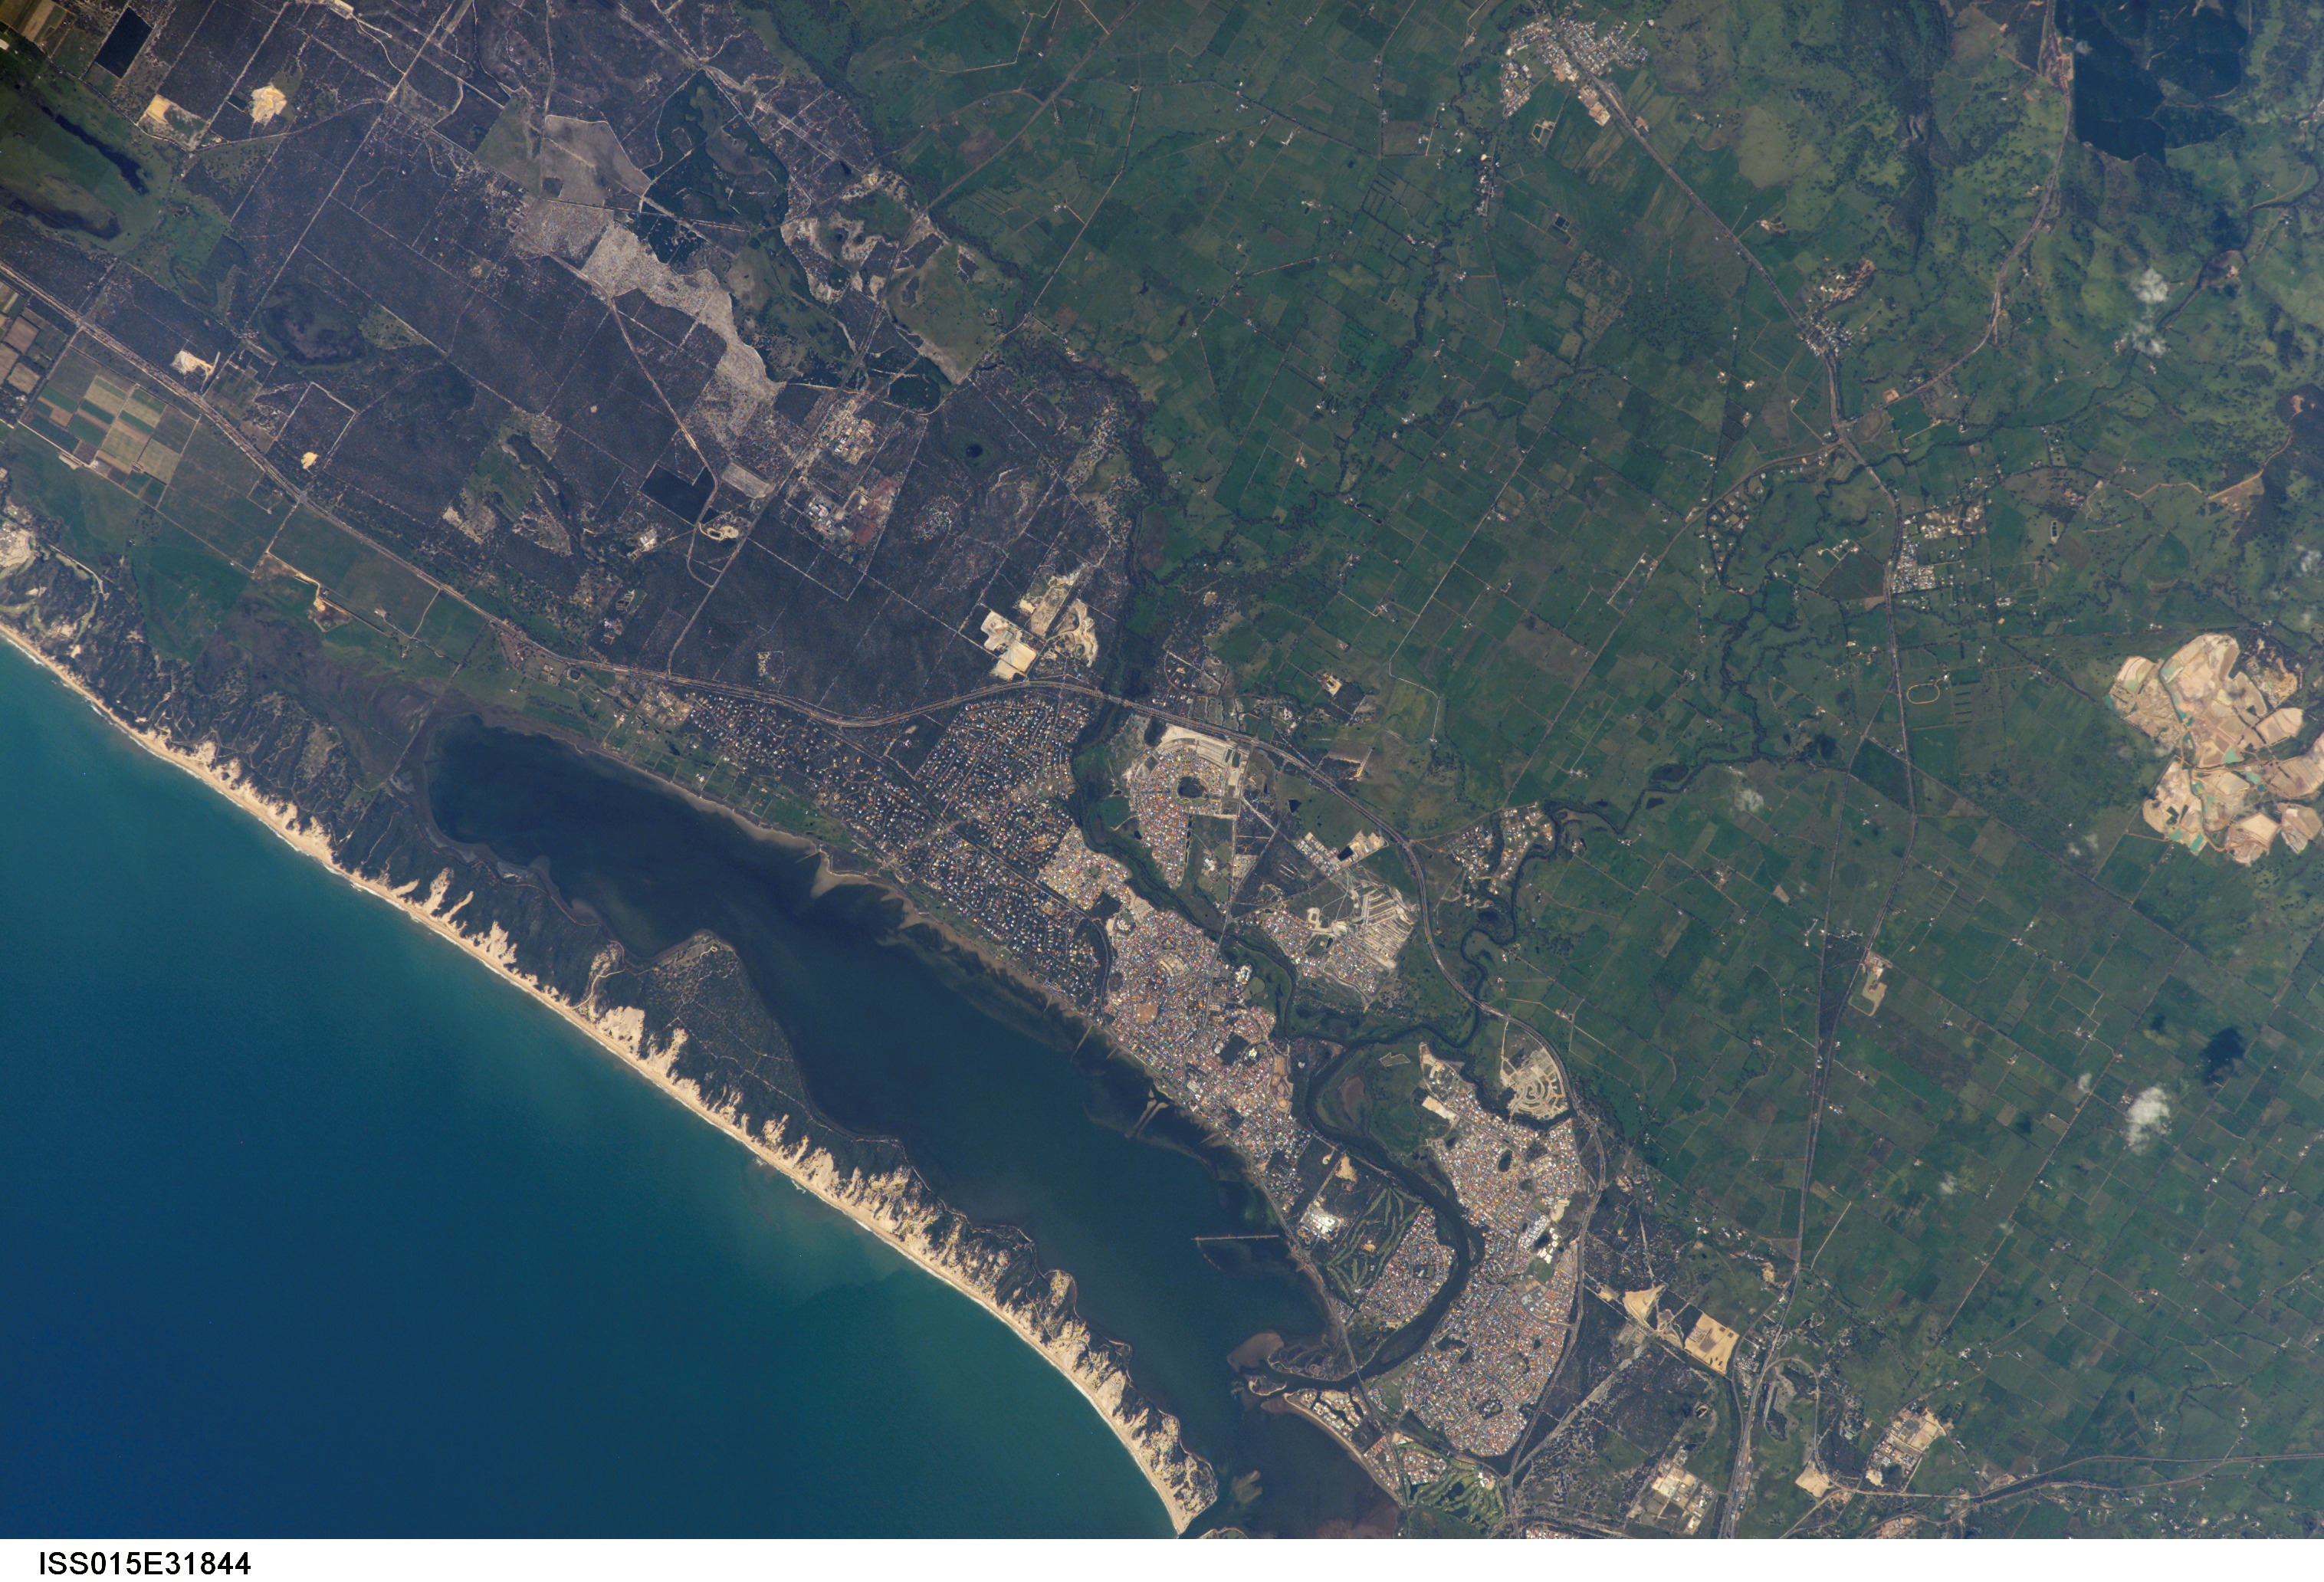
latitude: -33.3
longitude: 115.8
